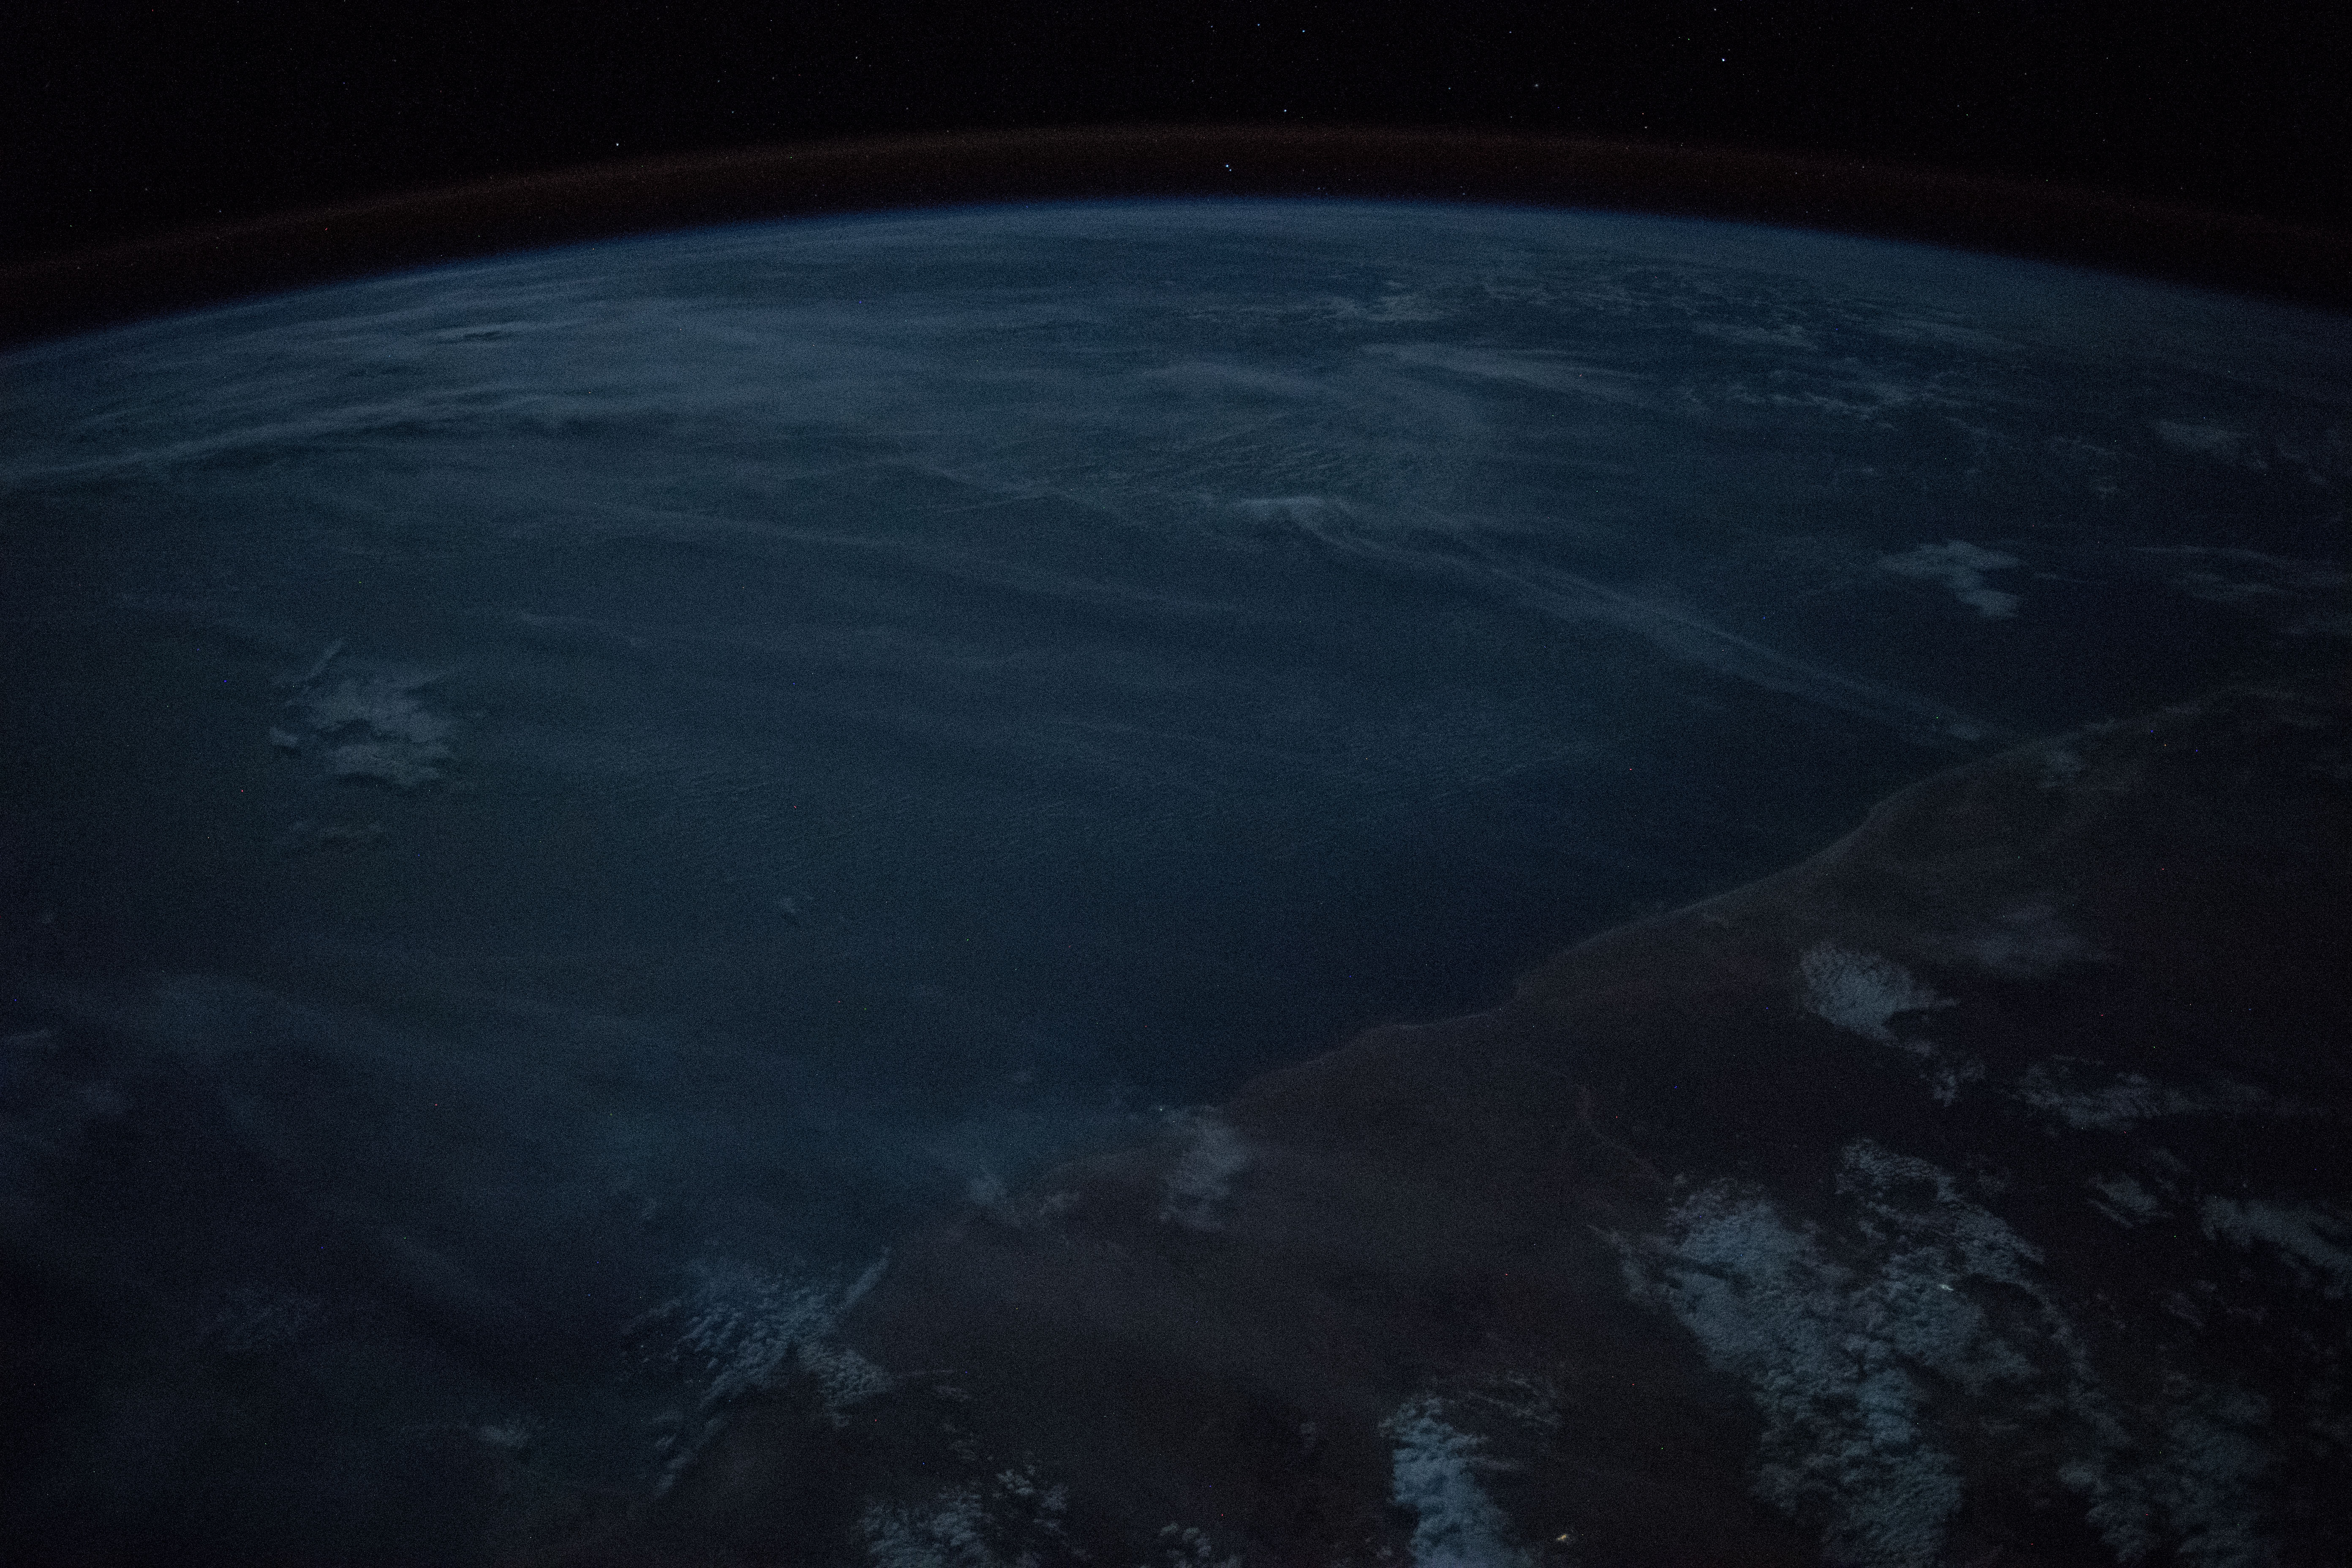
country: SOMALIA
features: EYL CITY, EYL PARK, BANDAR BEYLA TOWN, HAFUN TOWN, NIGHT, EARTH LIMB
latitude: 7.2
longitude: 50.4
